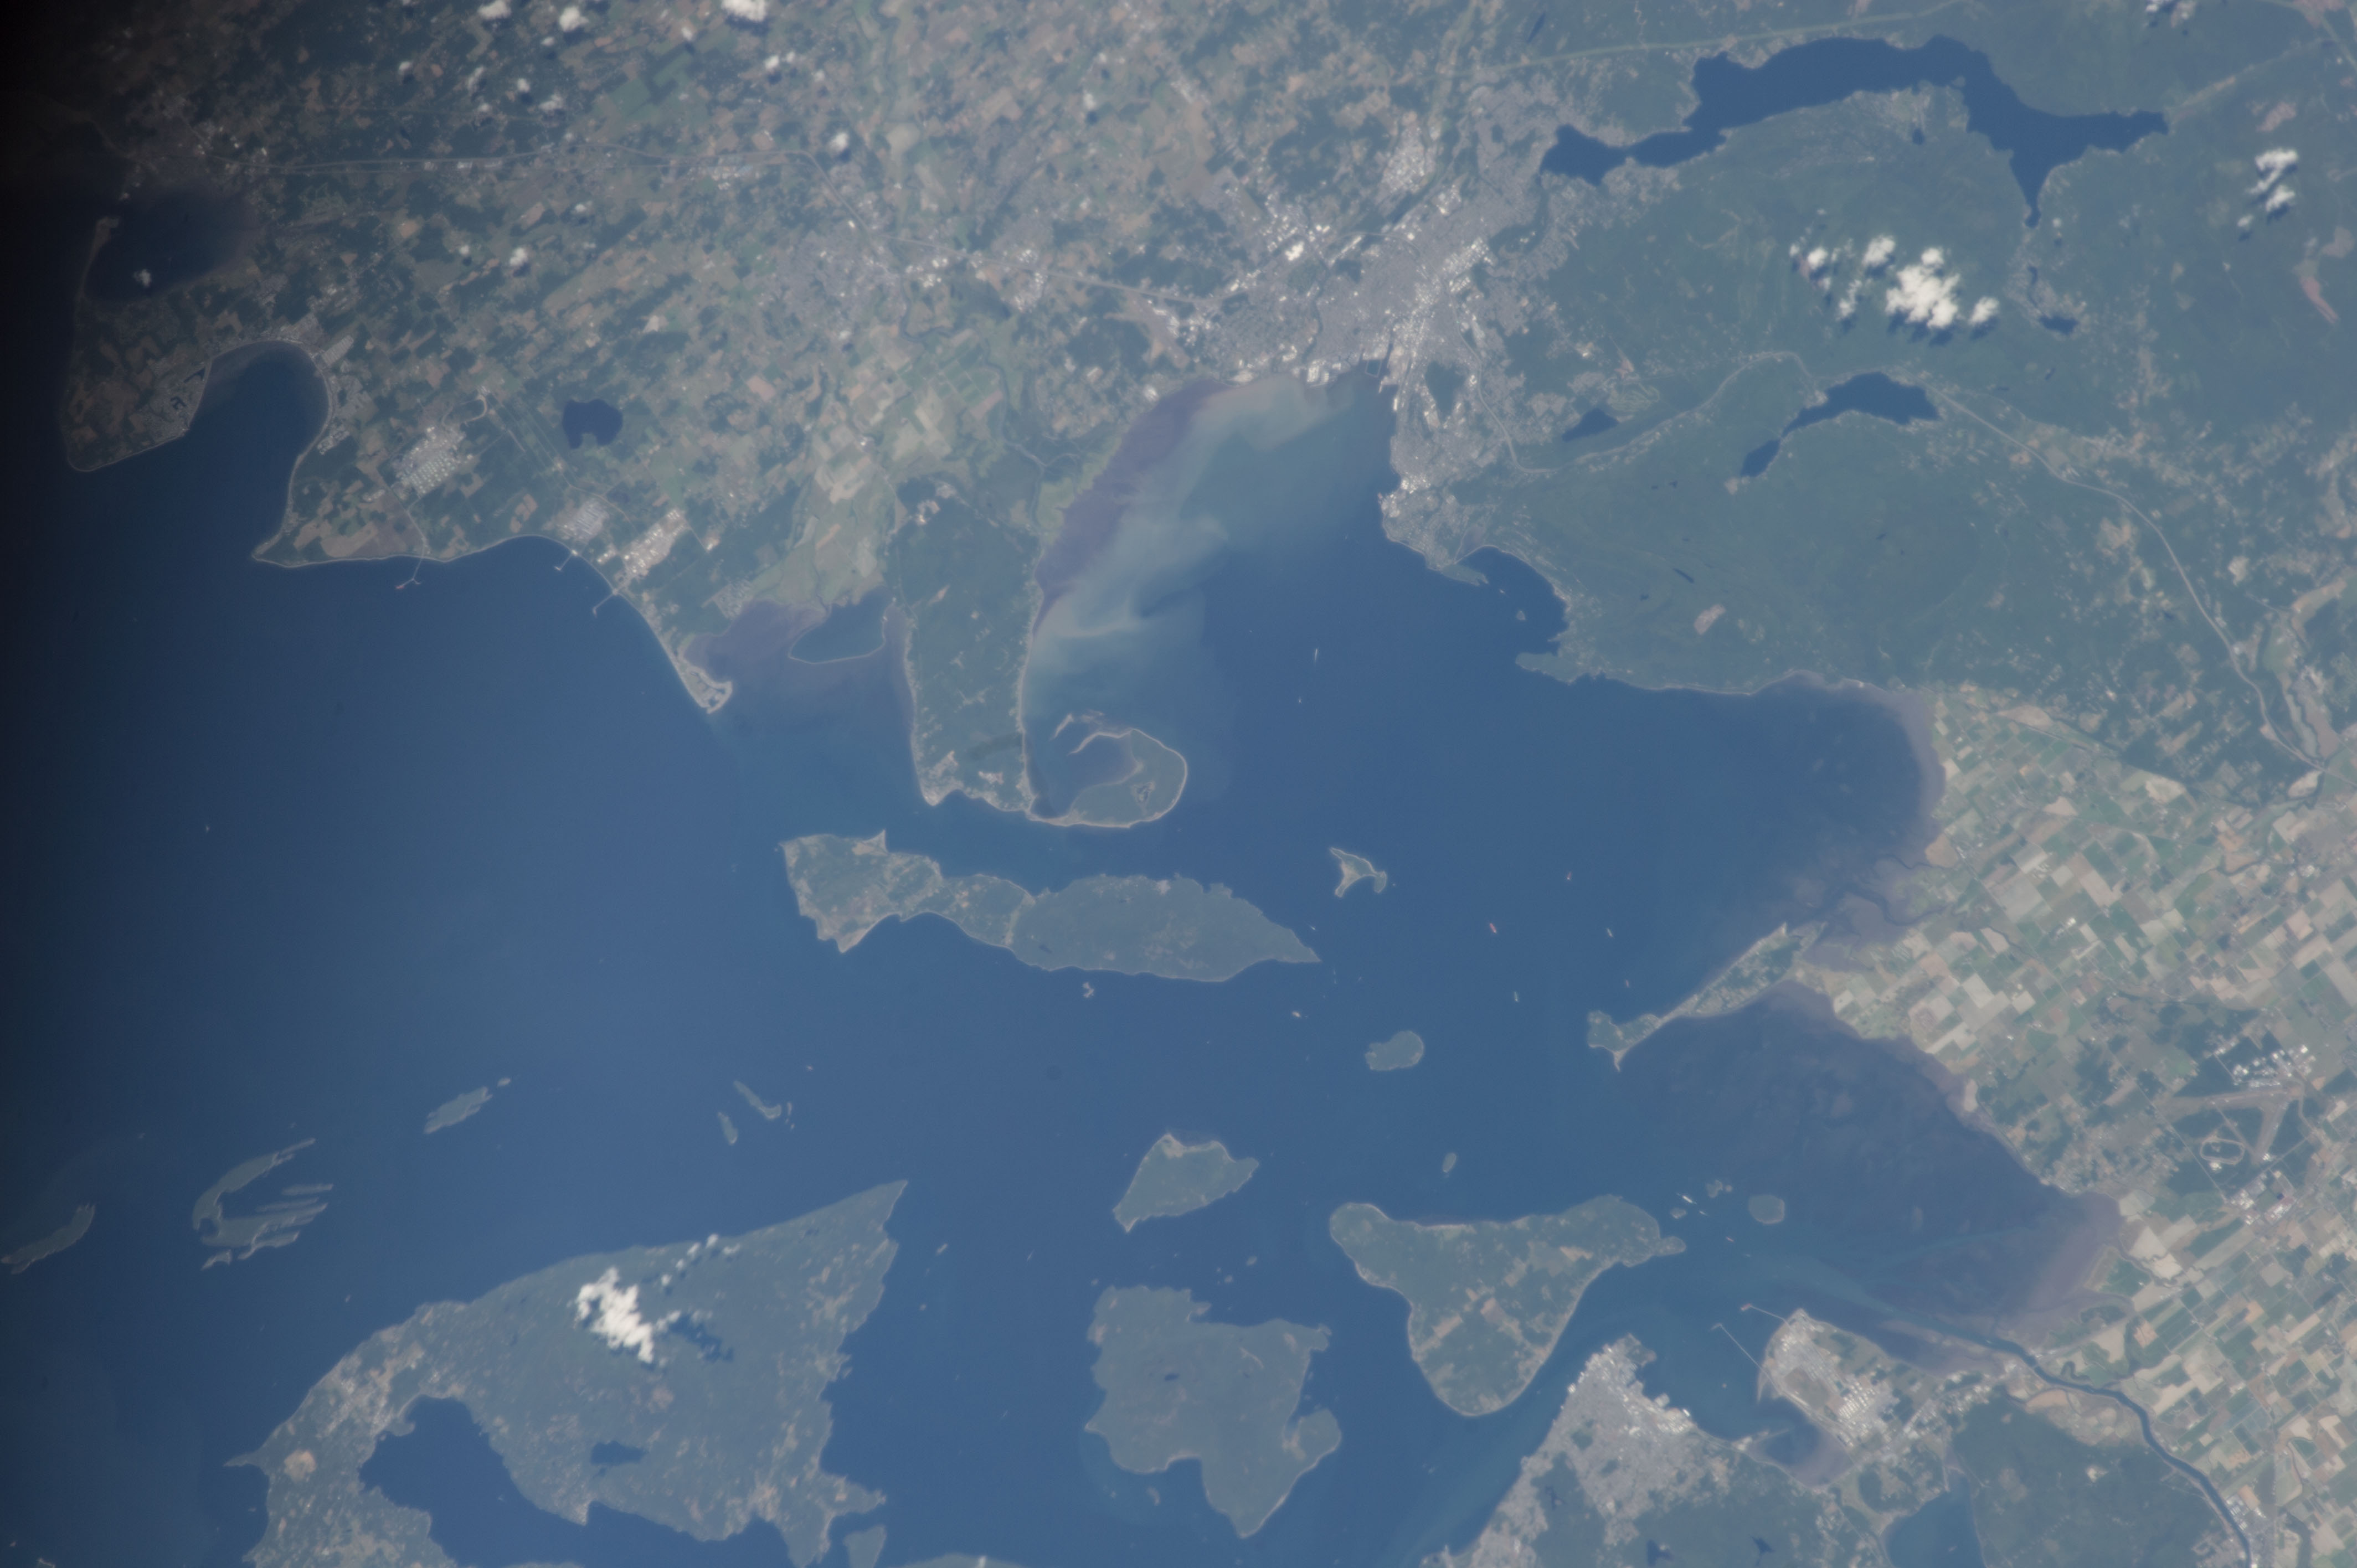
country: USA-WASHINGTON
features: B.
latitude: 48.7
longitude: -122.6
